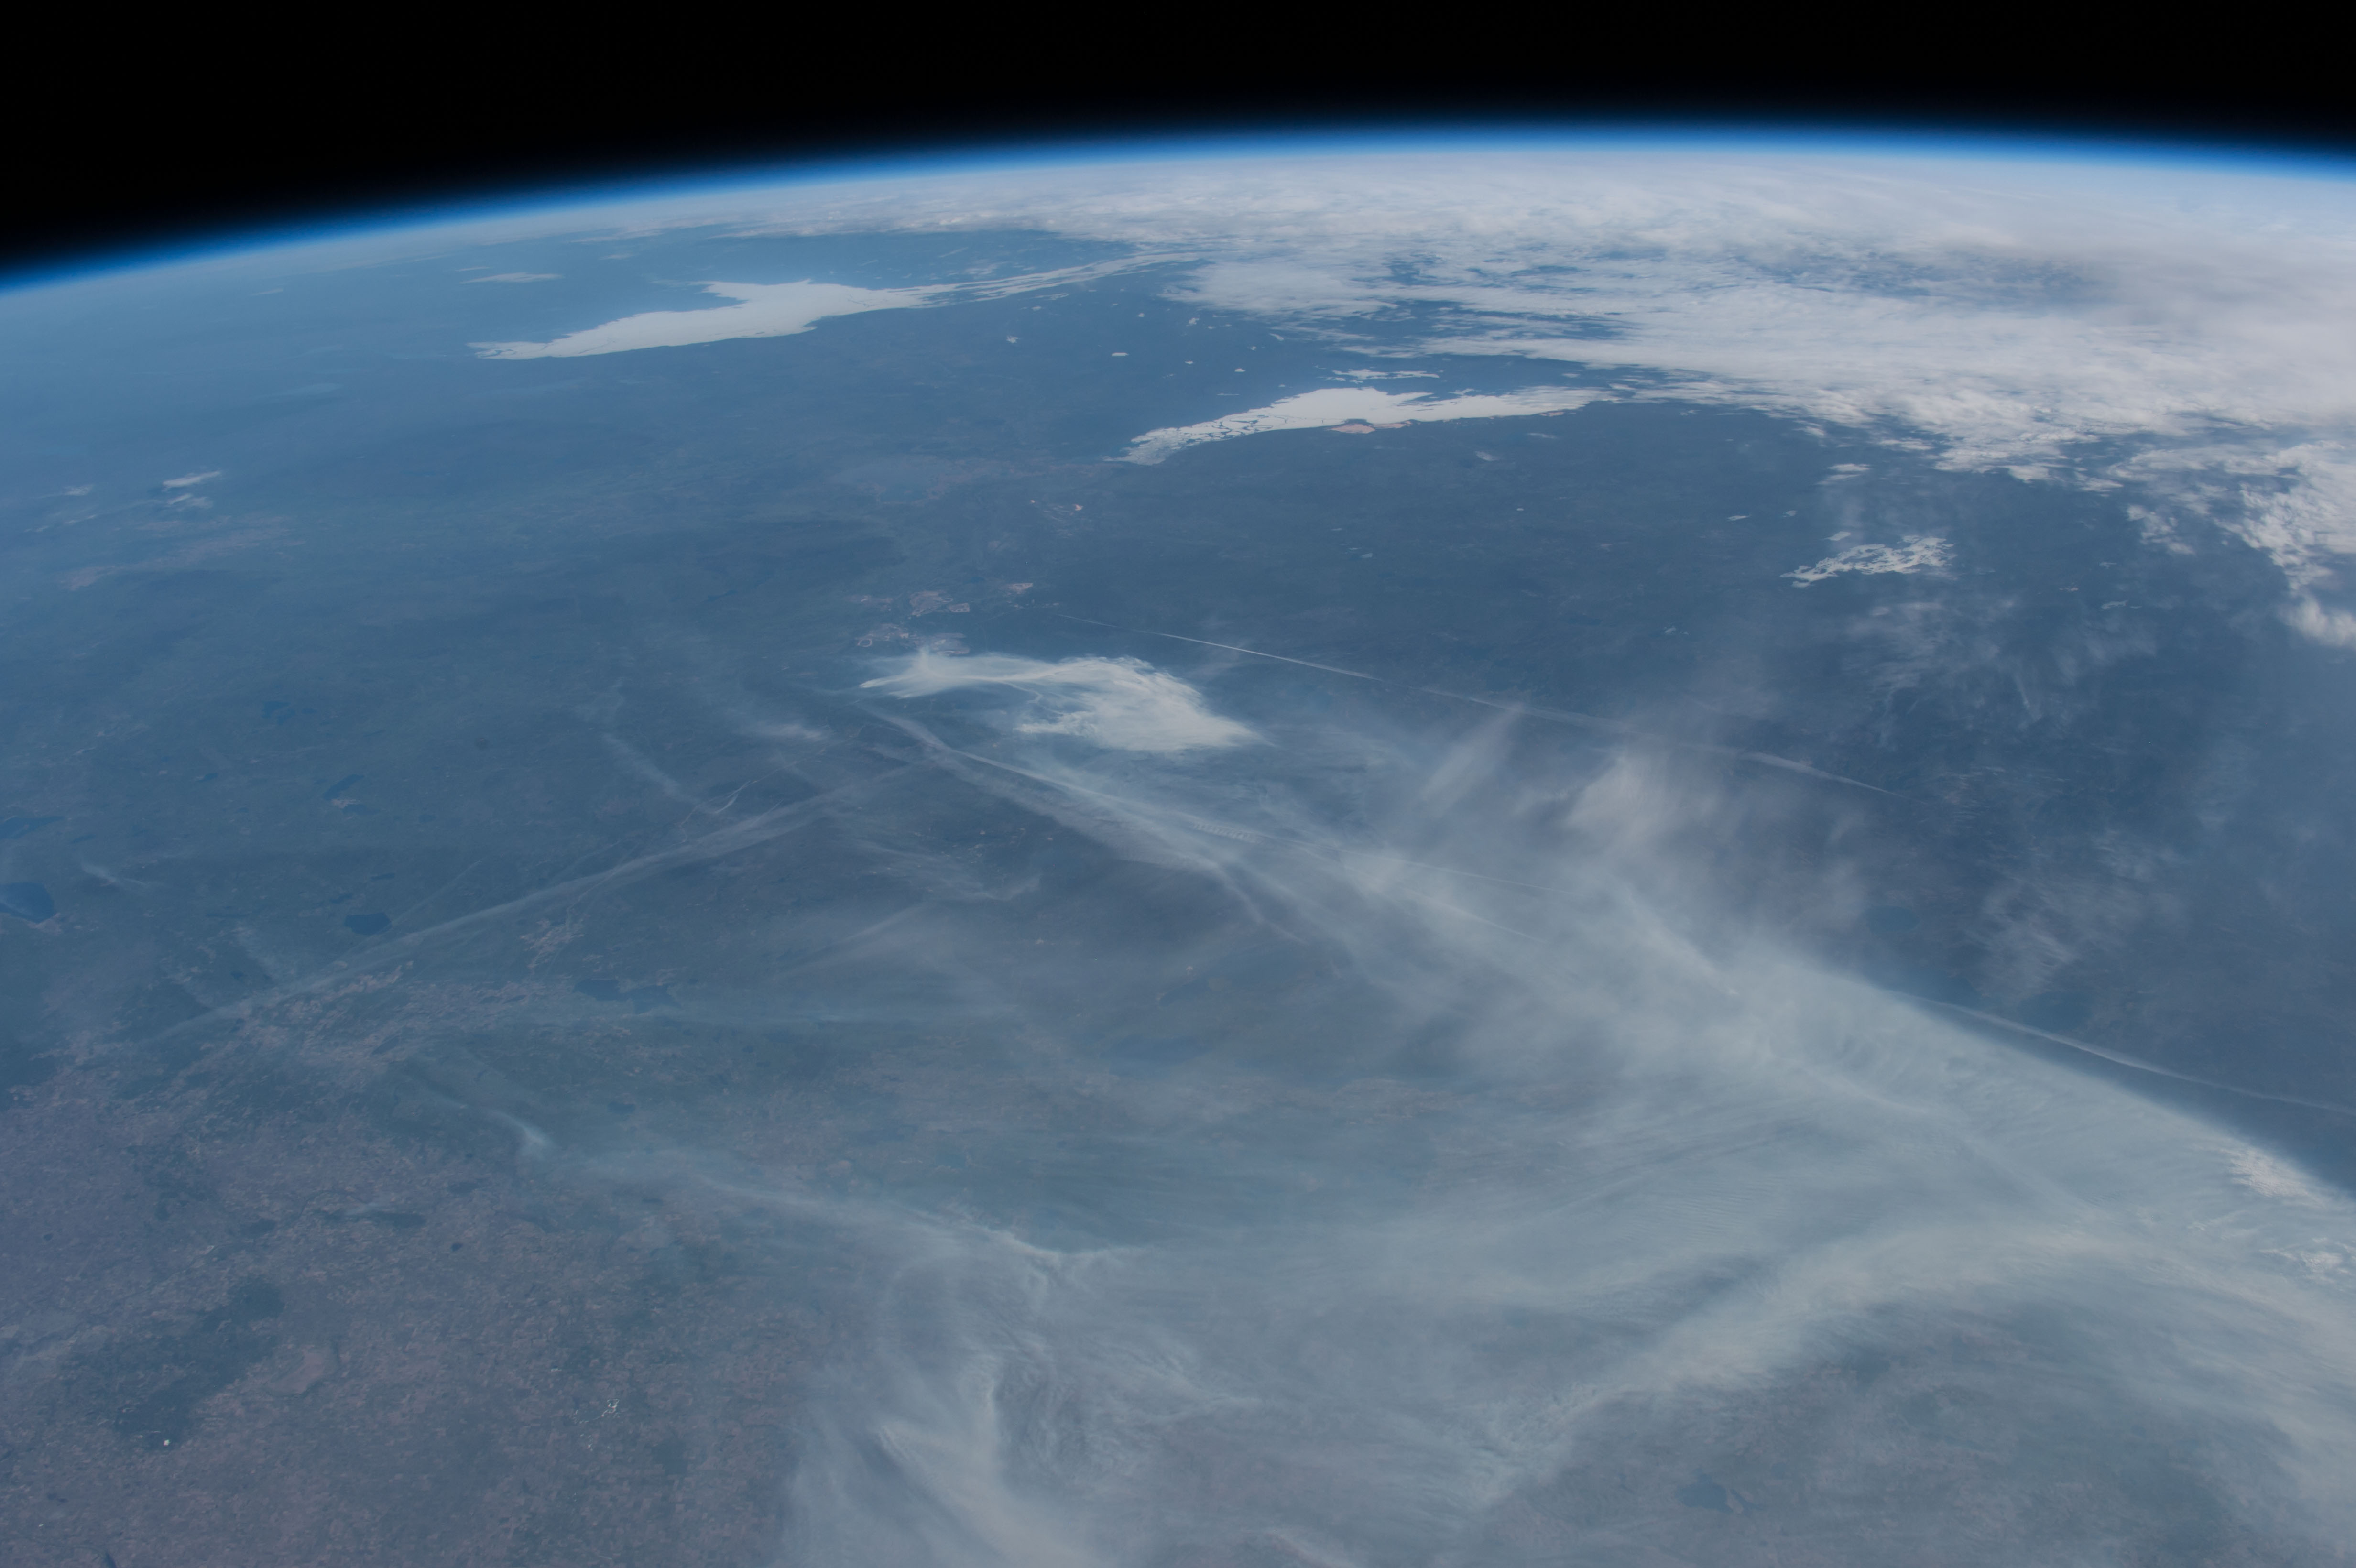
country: CANADA-A
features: PAN-FORT MCMURRAY AREA, FIRE PLUMES, L. ATHABASCA, GREAT SLAVE L., ICE
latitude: 56.5
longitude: -110.0
